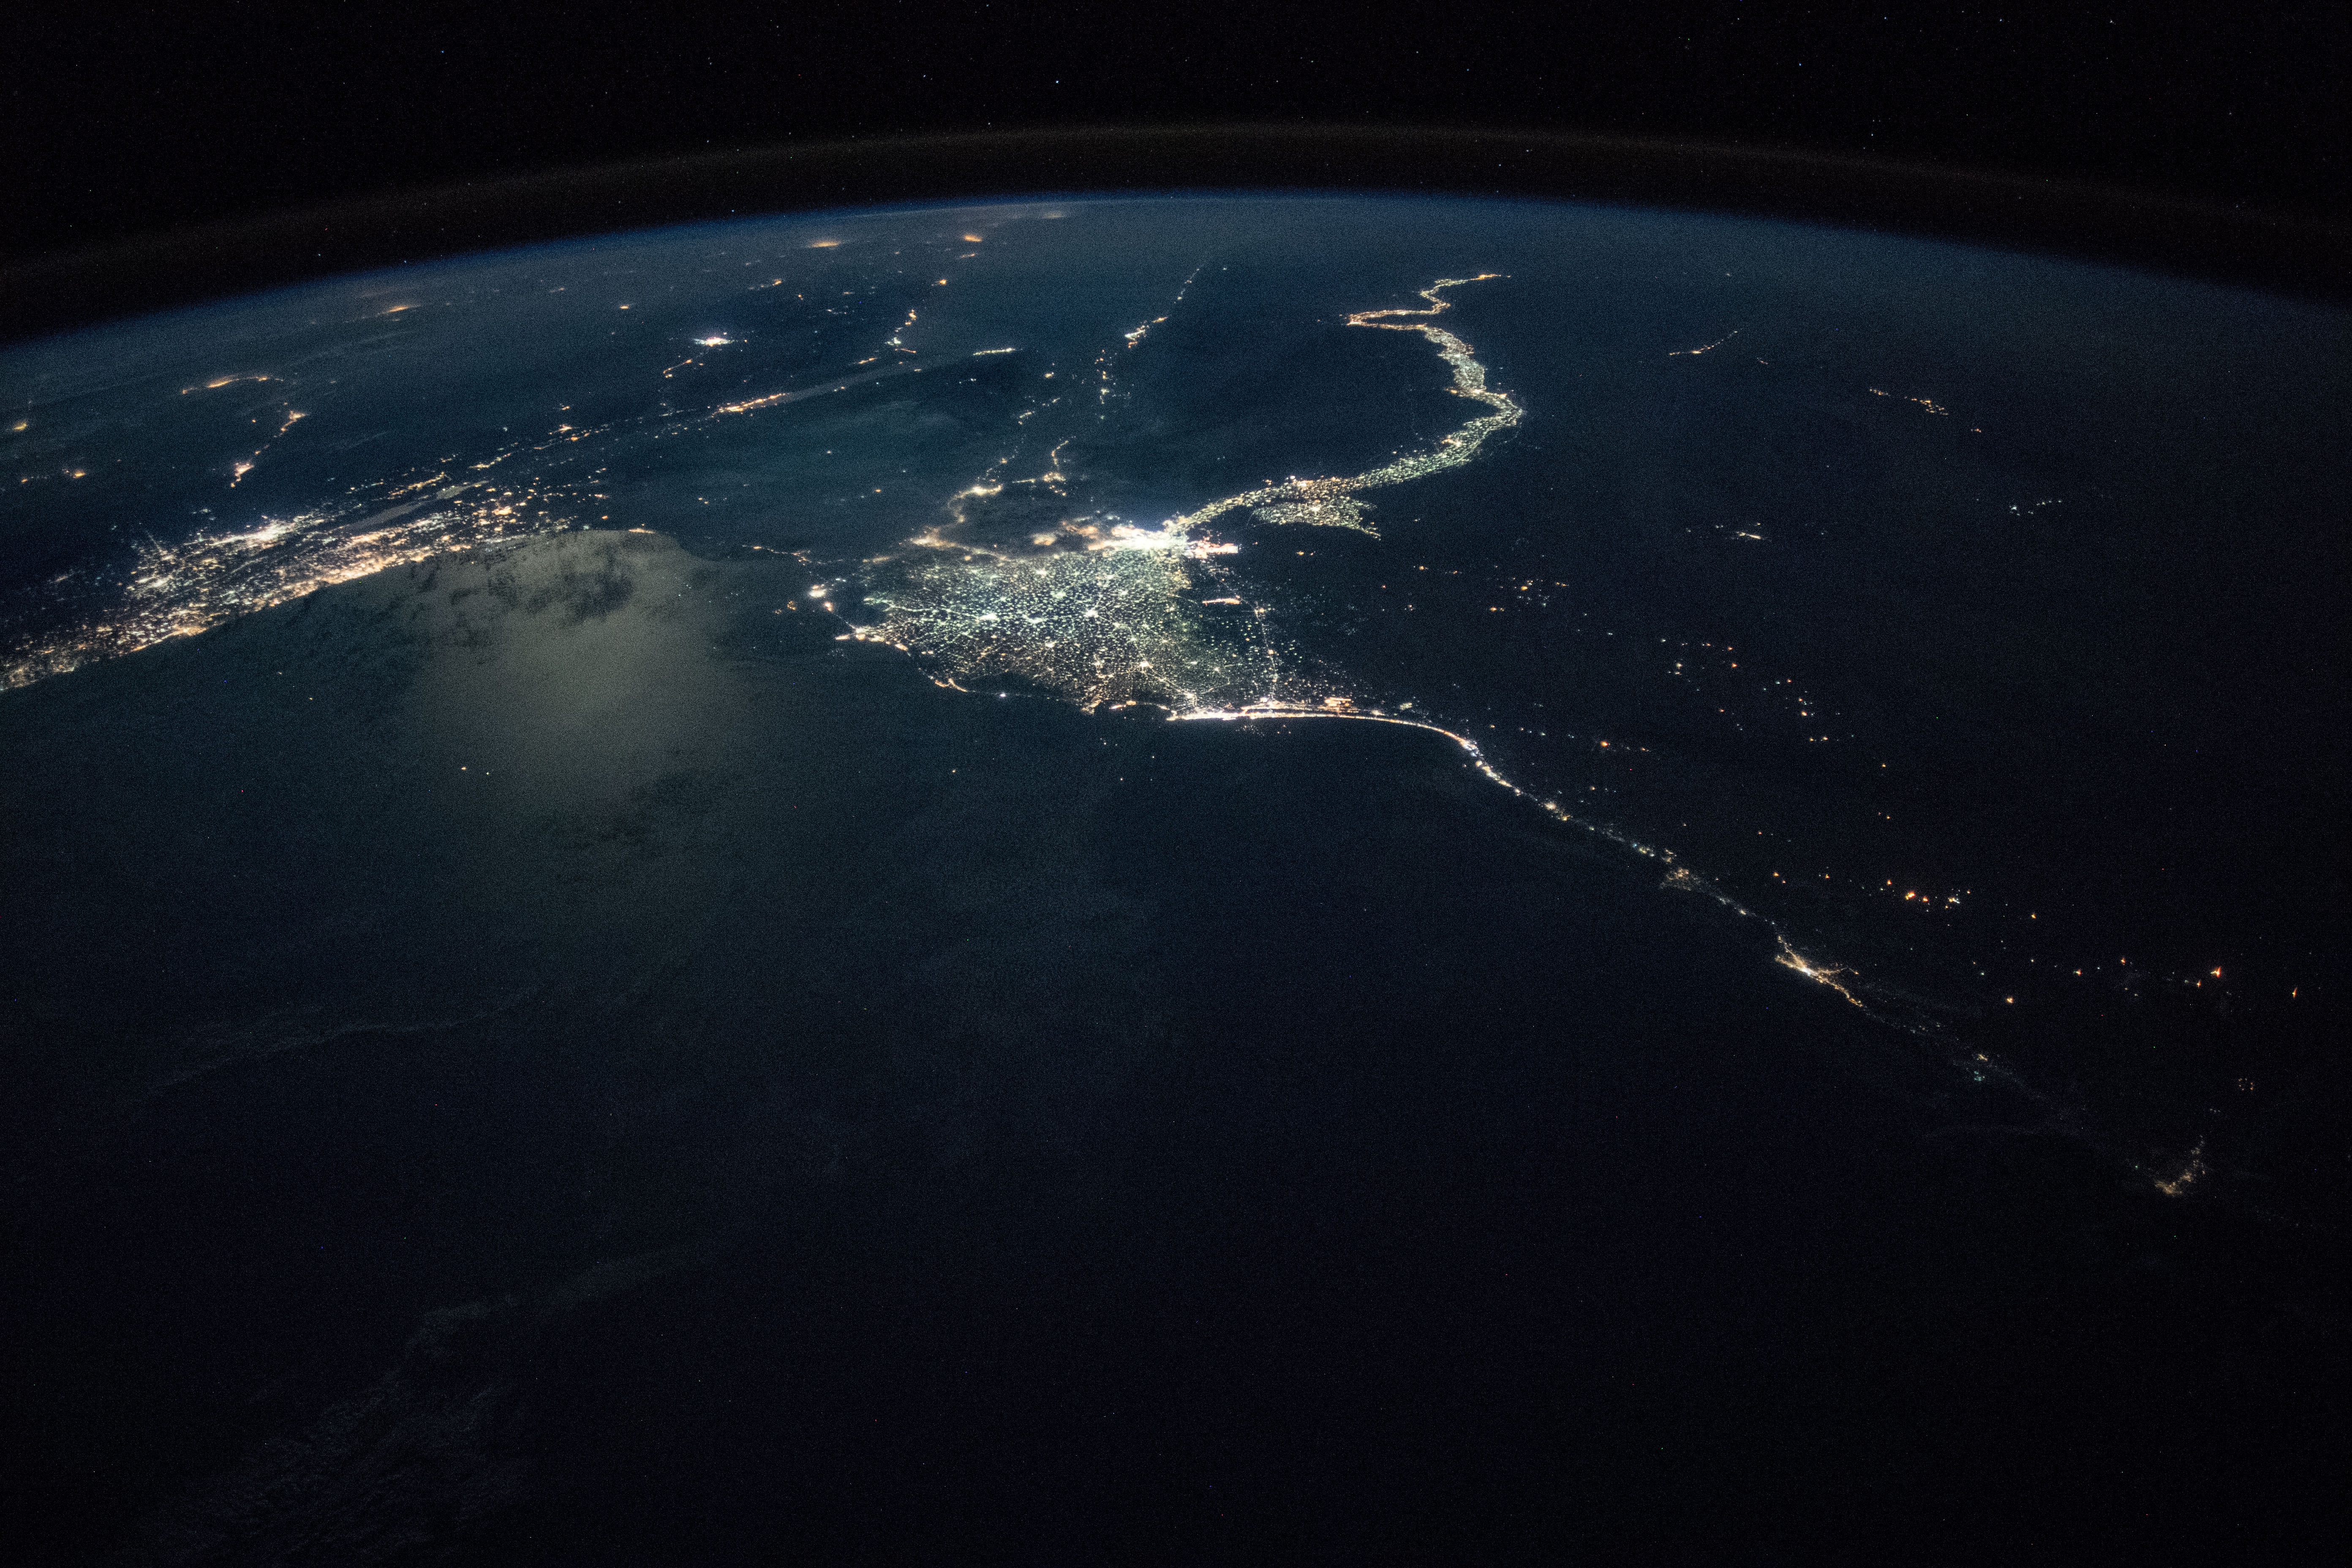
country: EGYPT
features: WESTERN DESERT, CAIRO CITY, GULF OF SUEZ, GULF OF AQABA, GAZA, JESURALEM, NILE DELTA, NILE RIVER, PORT SAID, MEDITERRANEAN SEA, NIGHT, EARTH LIMB
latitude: 31.6
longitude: 29.9
